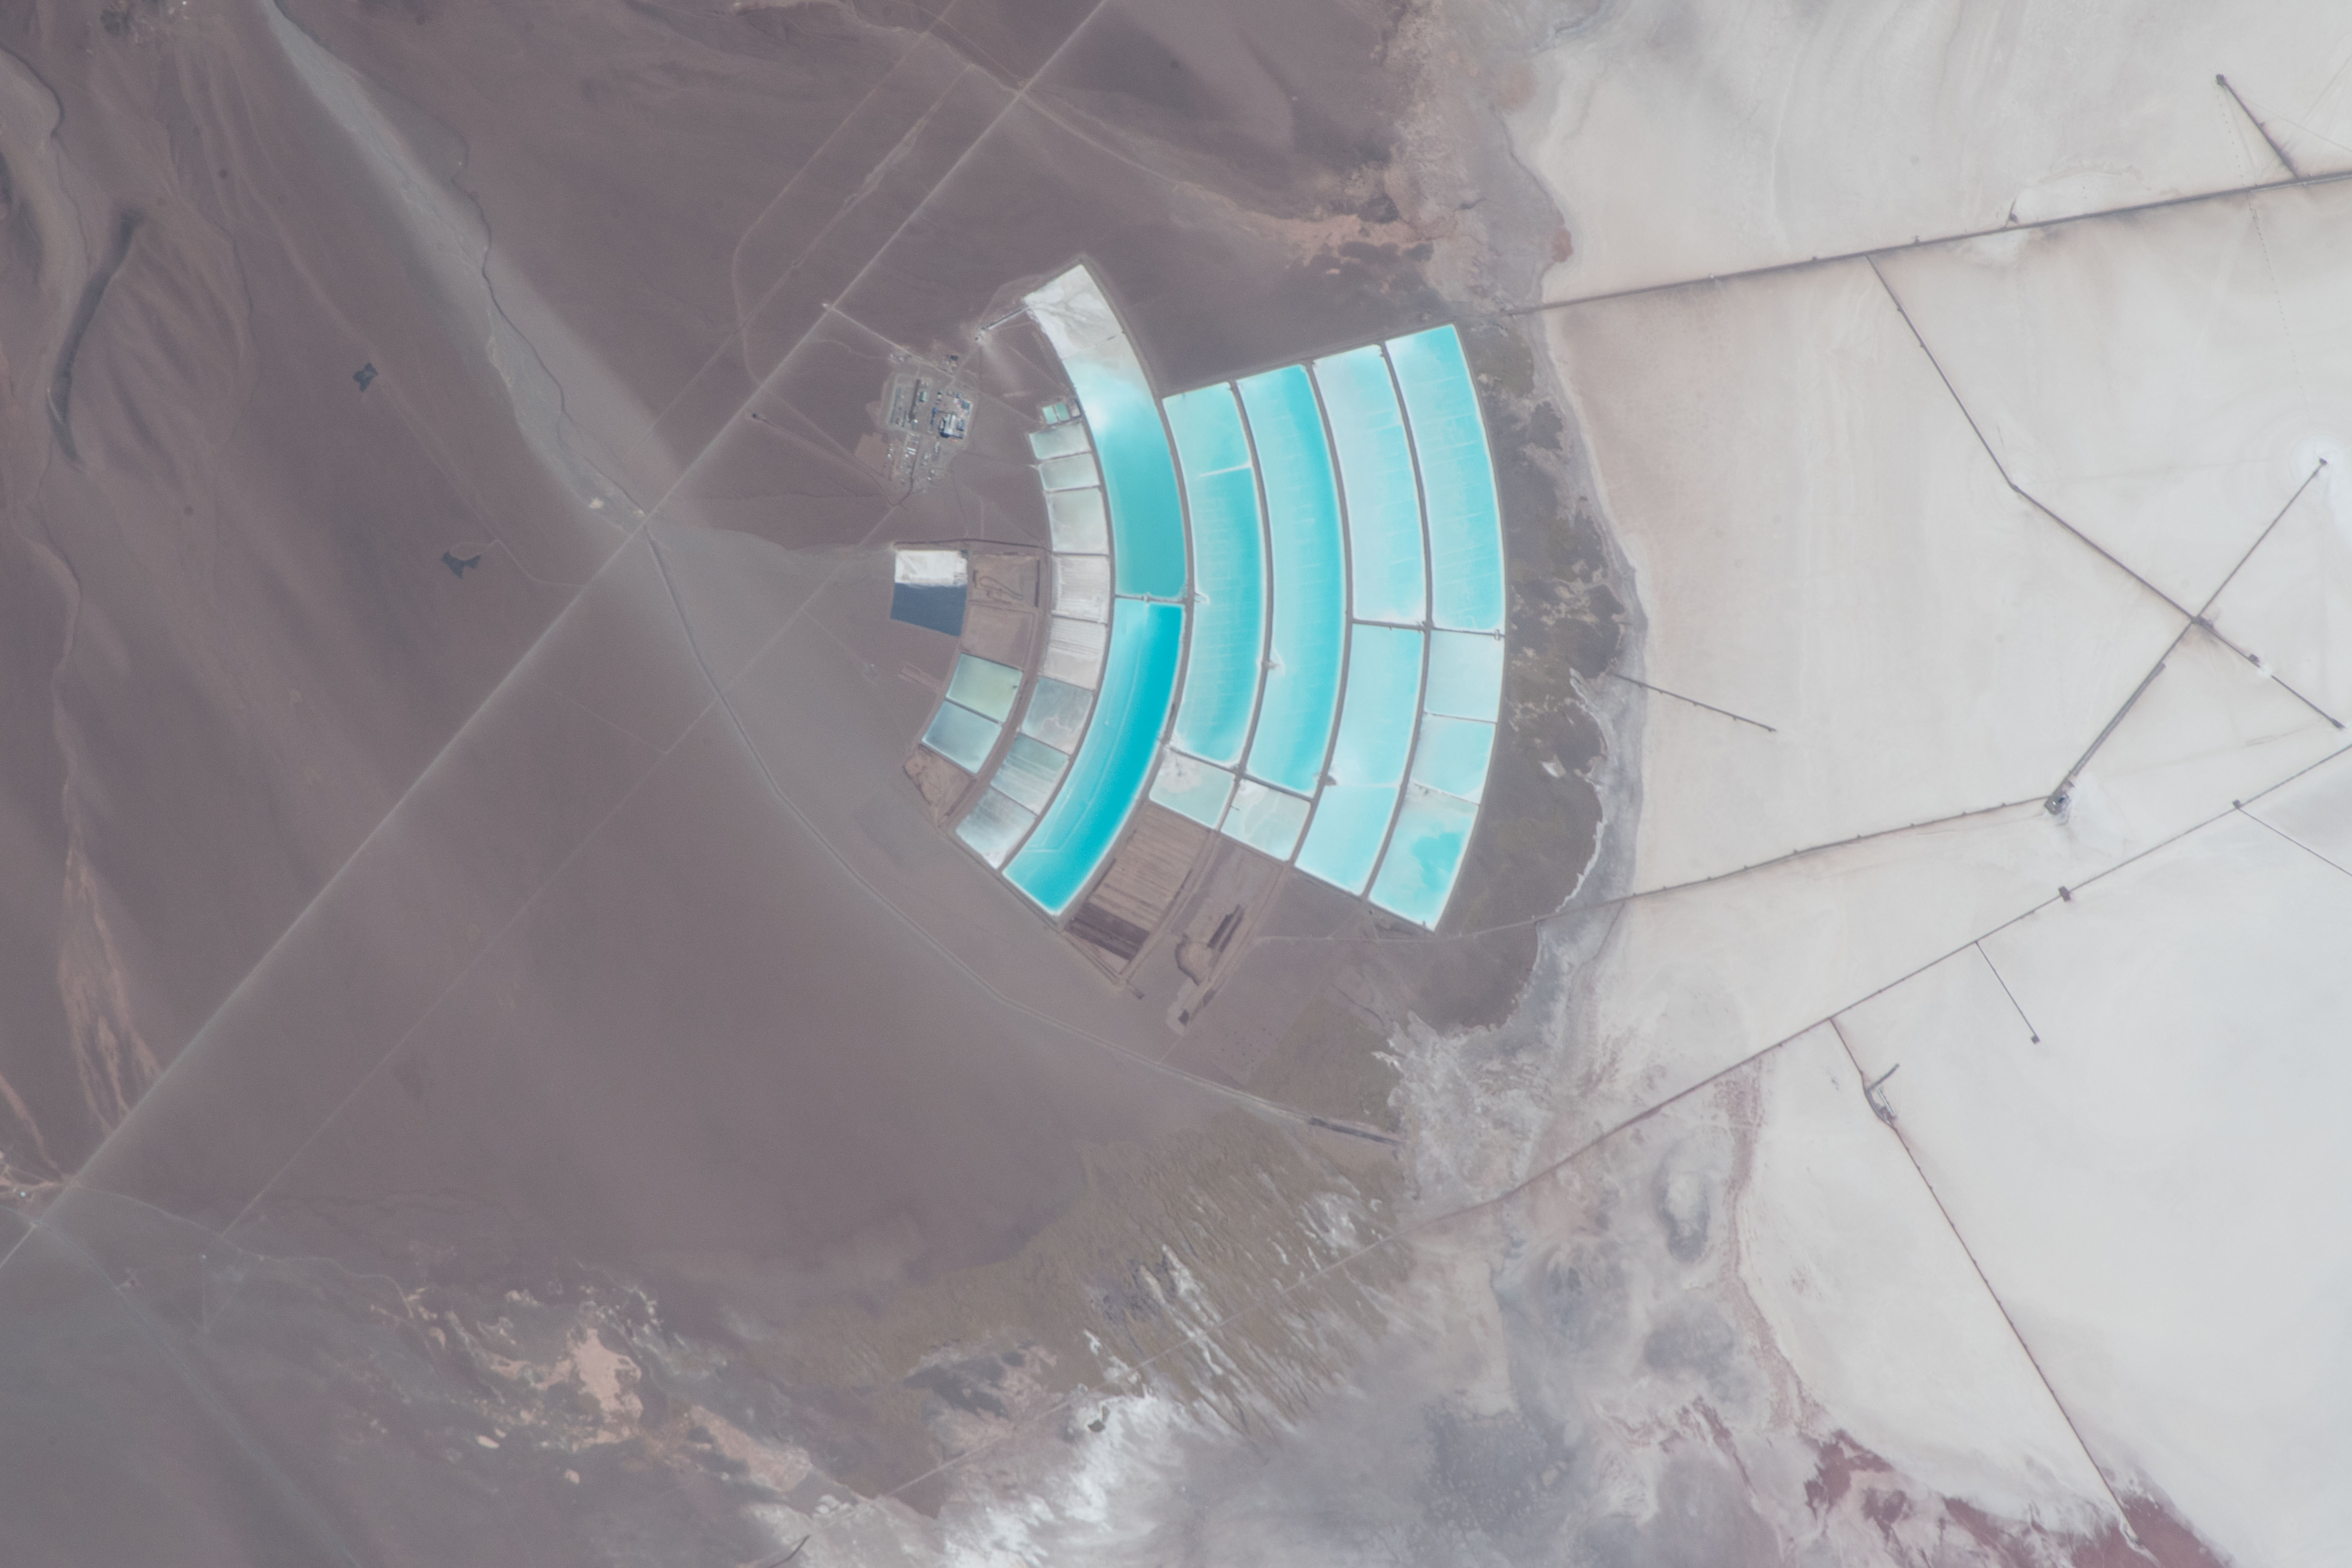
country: ARGENTINA
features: ZAPALERI, NEVADO QUEVA, EDUARDO AVAROA ANDEAN FAUNA NATIONAL RESERVE
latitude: -23.6
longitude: -66.8
